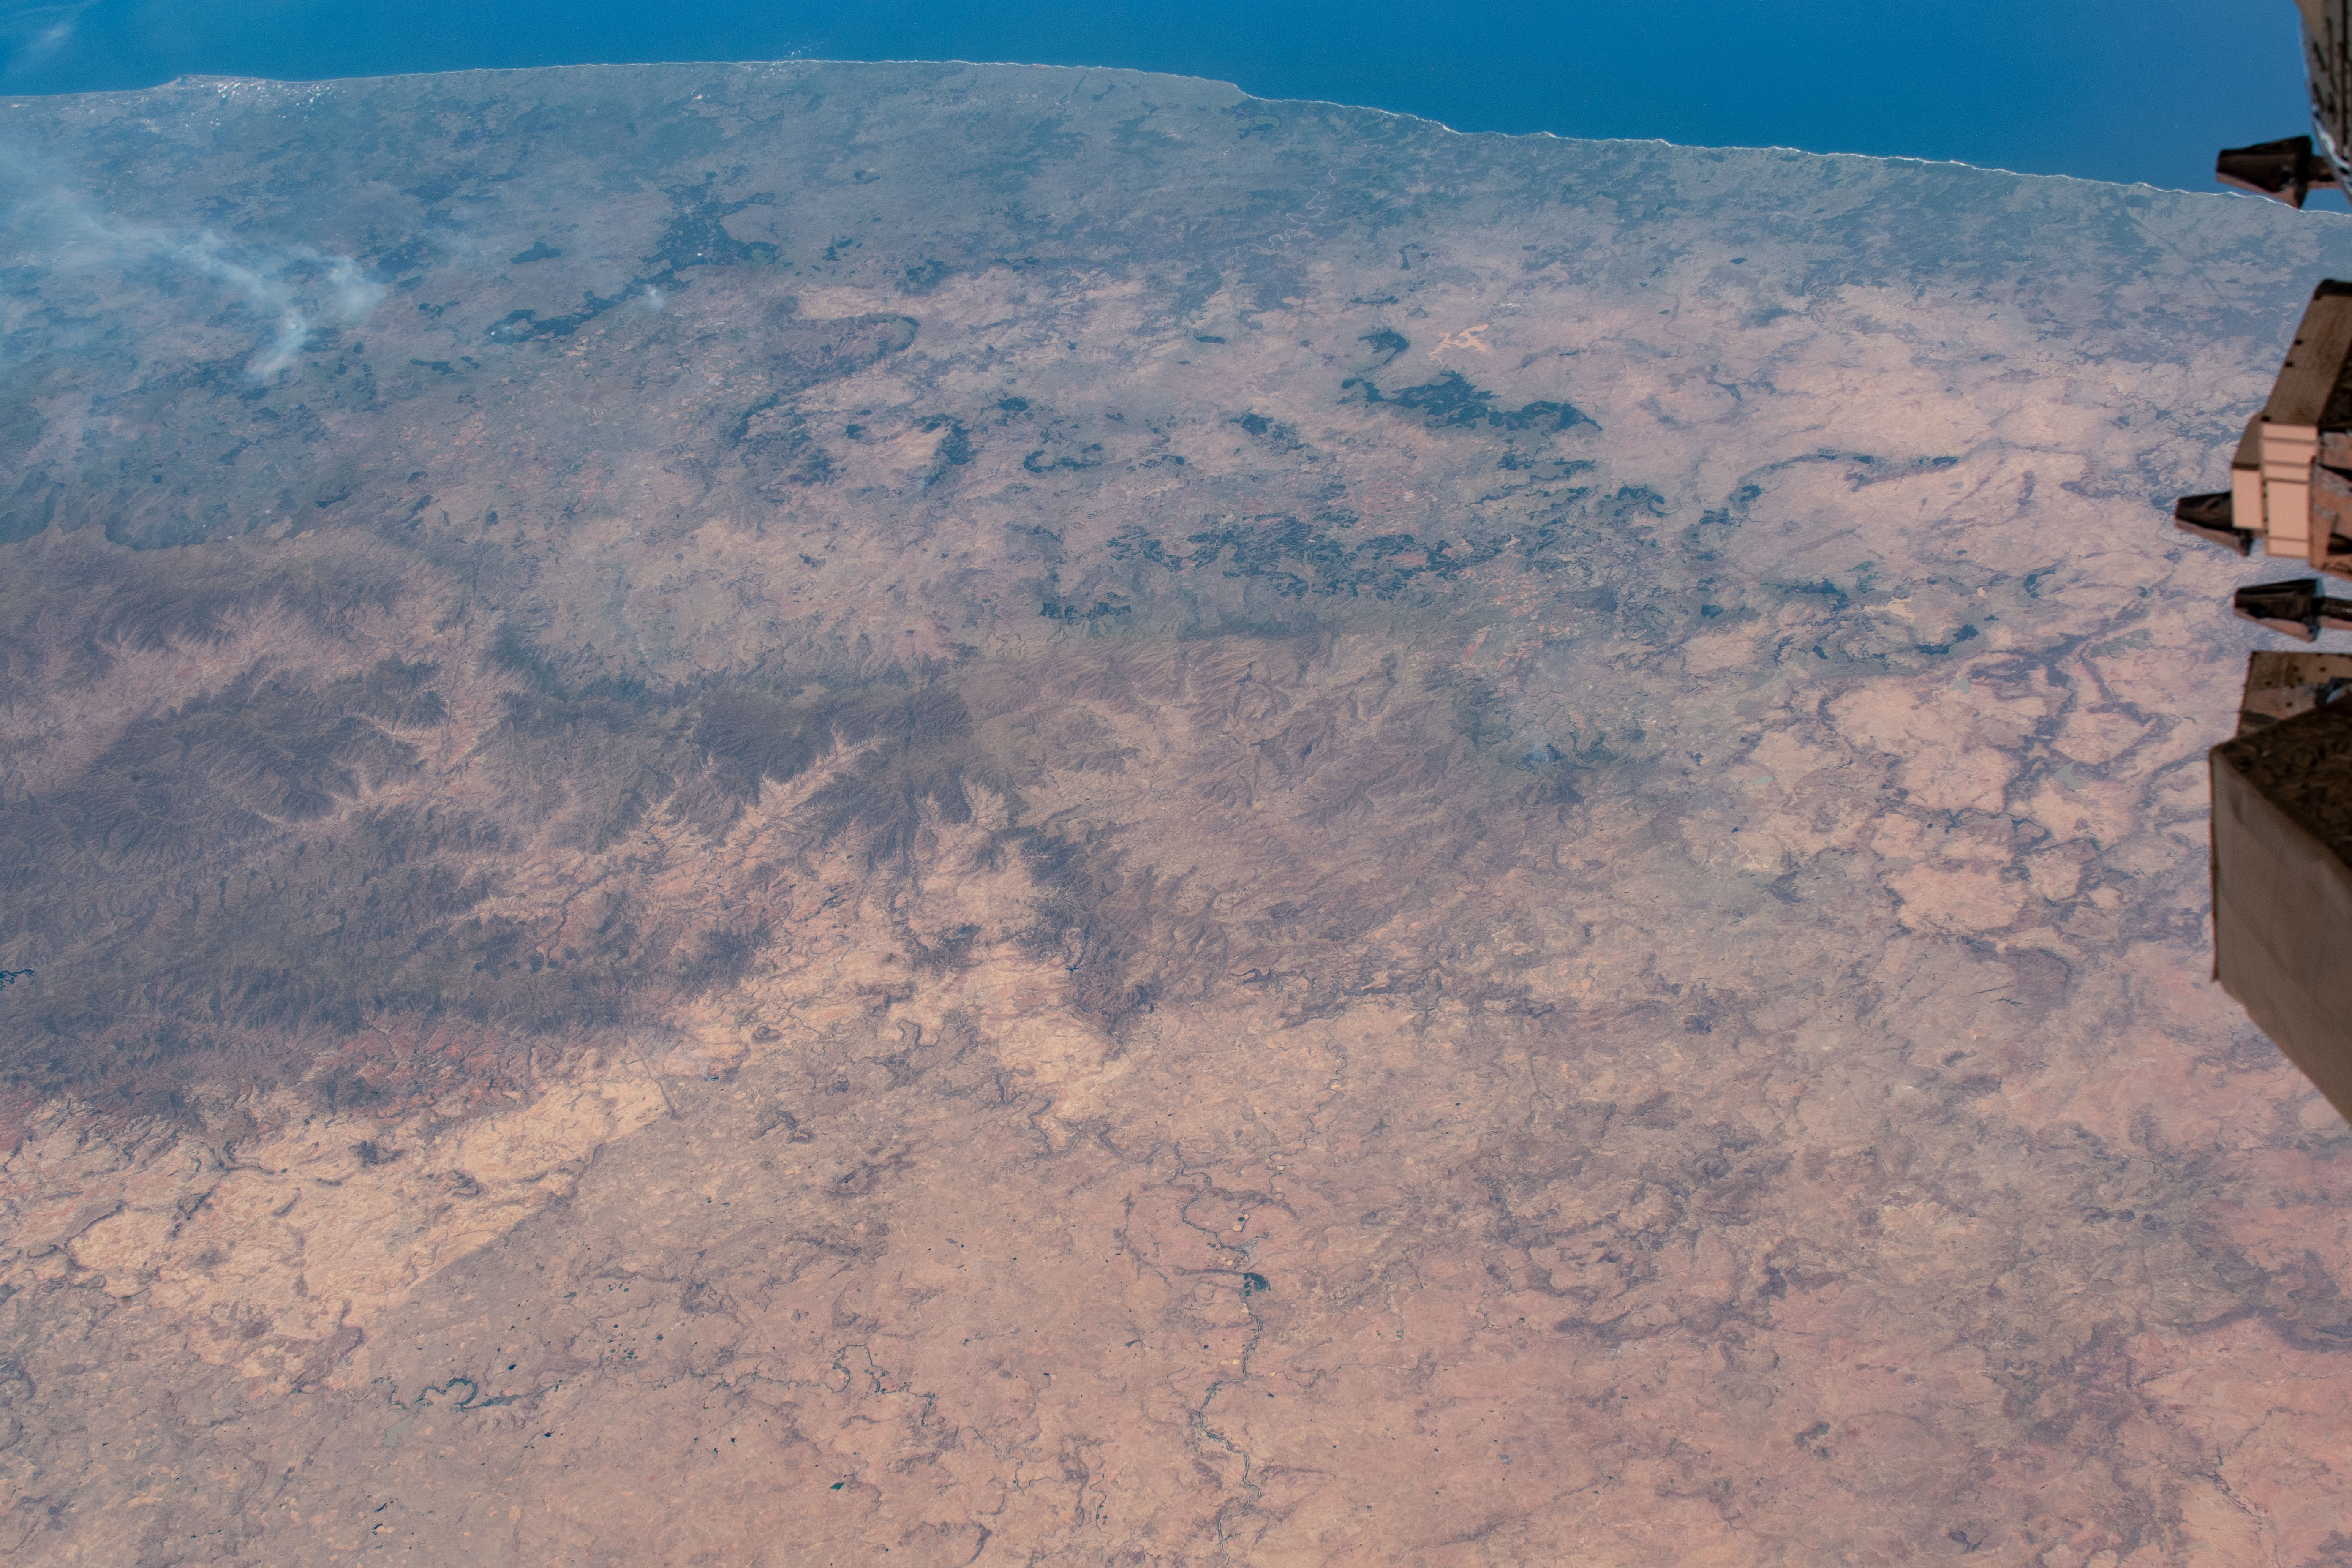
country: REPUBLIC SOUTH AFRICA
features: LESOTHO
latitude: -31.0
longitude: 27.5
